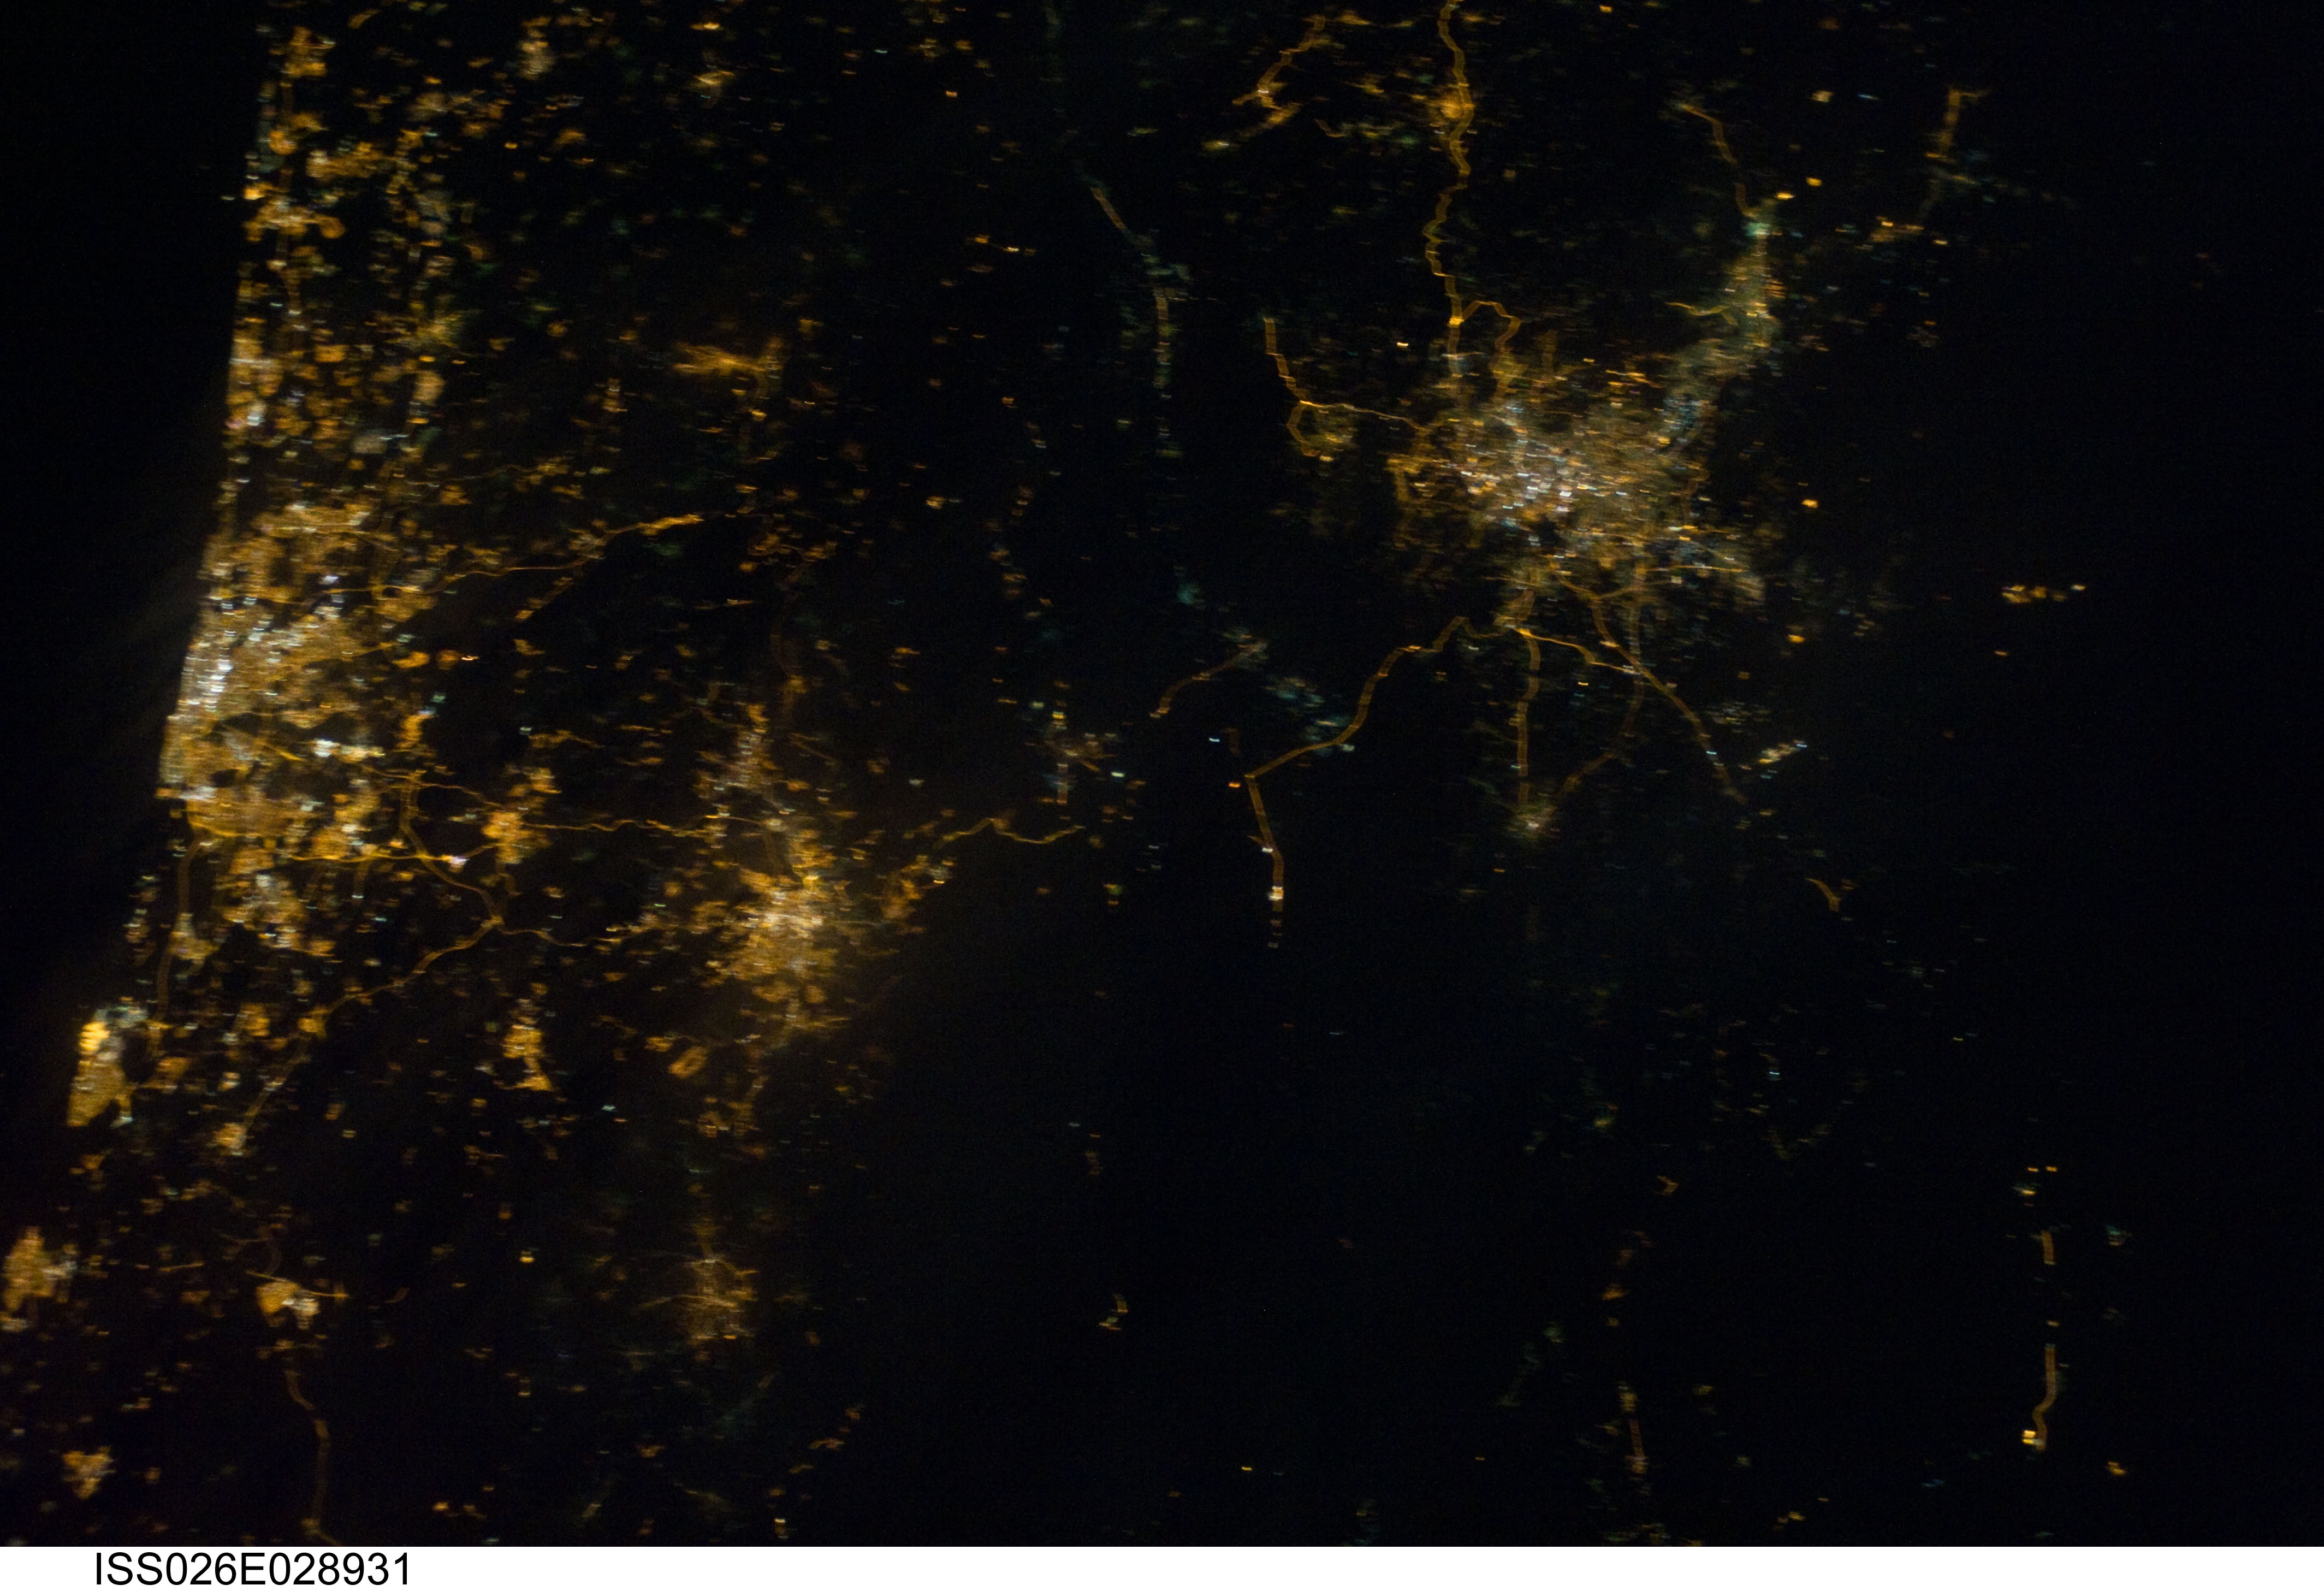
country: ISRAEL
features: TEL AVIV-JERUSALEM-AMMAN REGION AT NIGHT, SOFT
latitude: 32.0
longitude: 35.5
